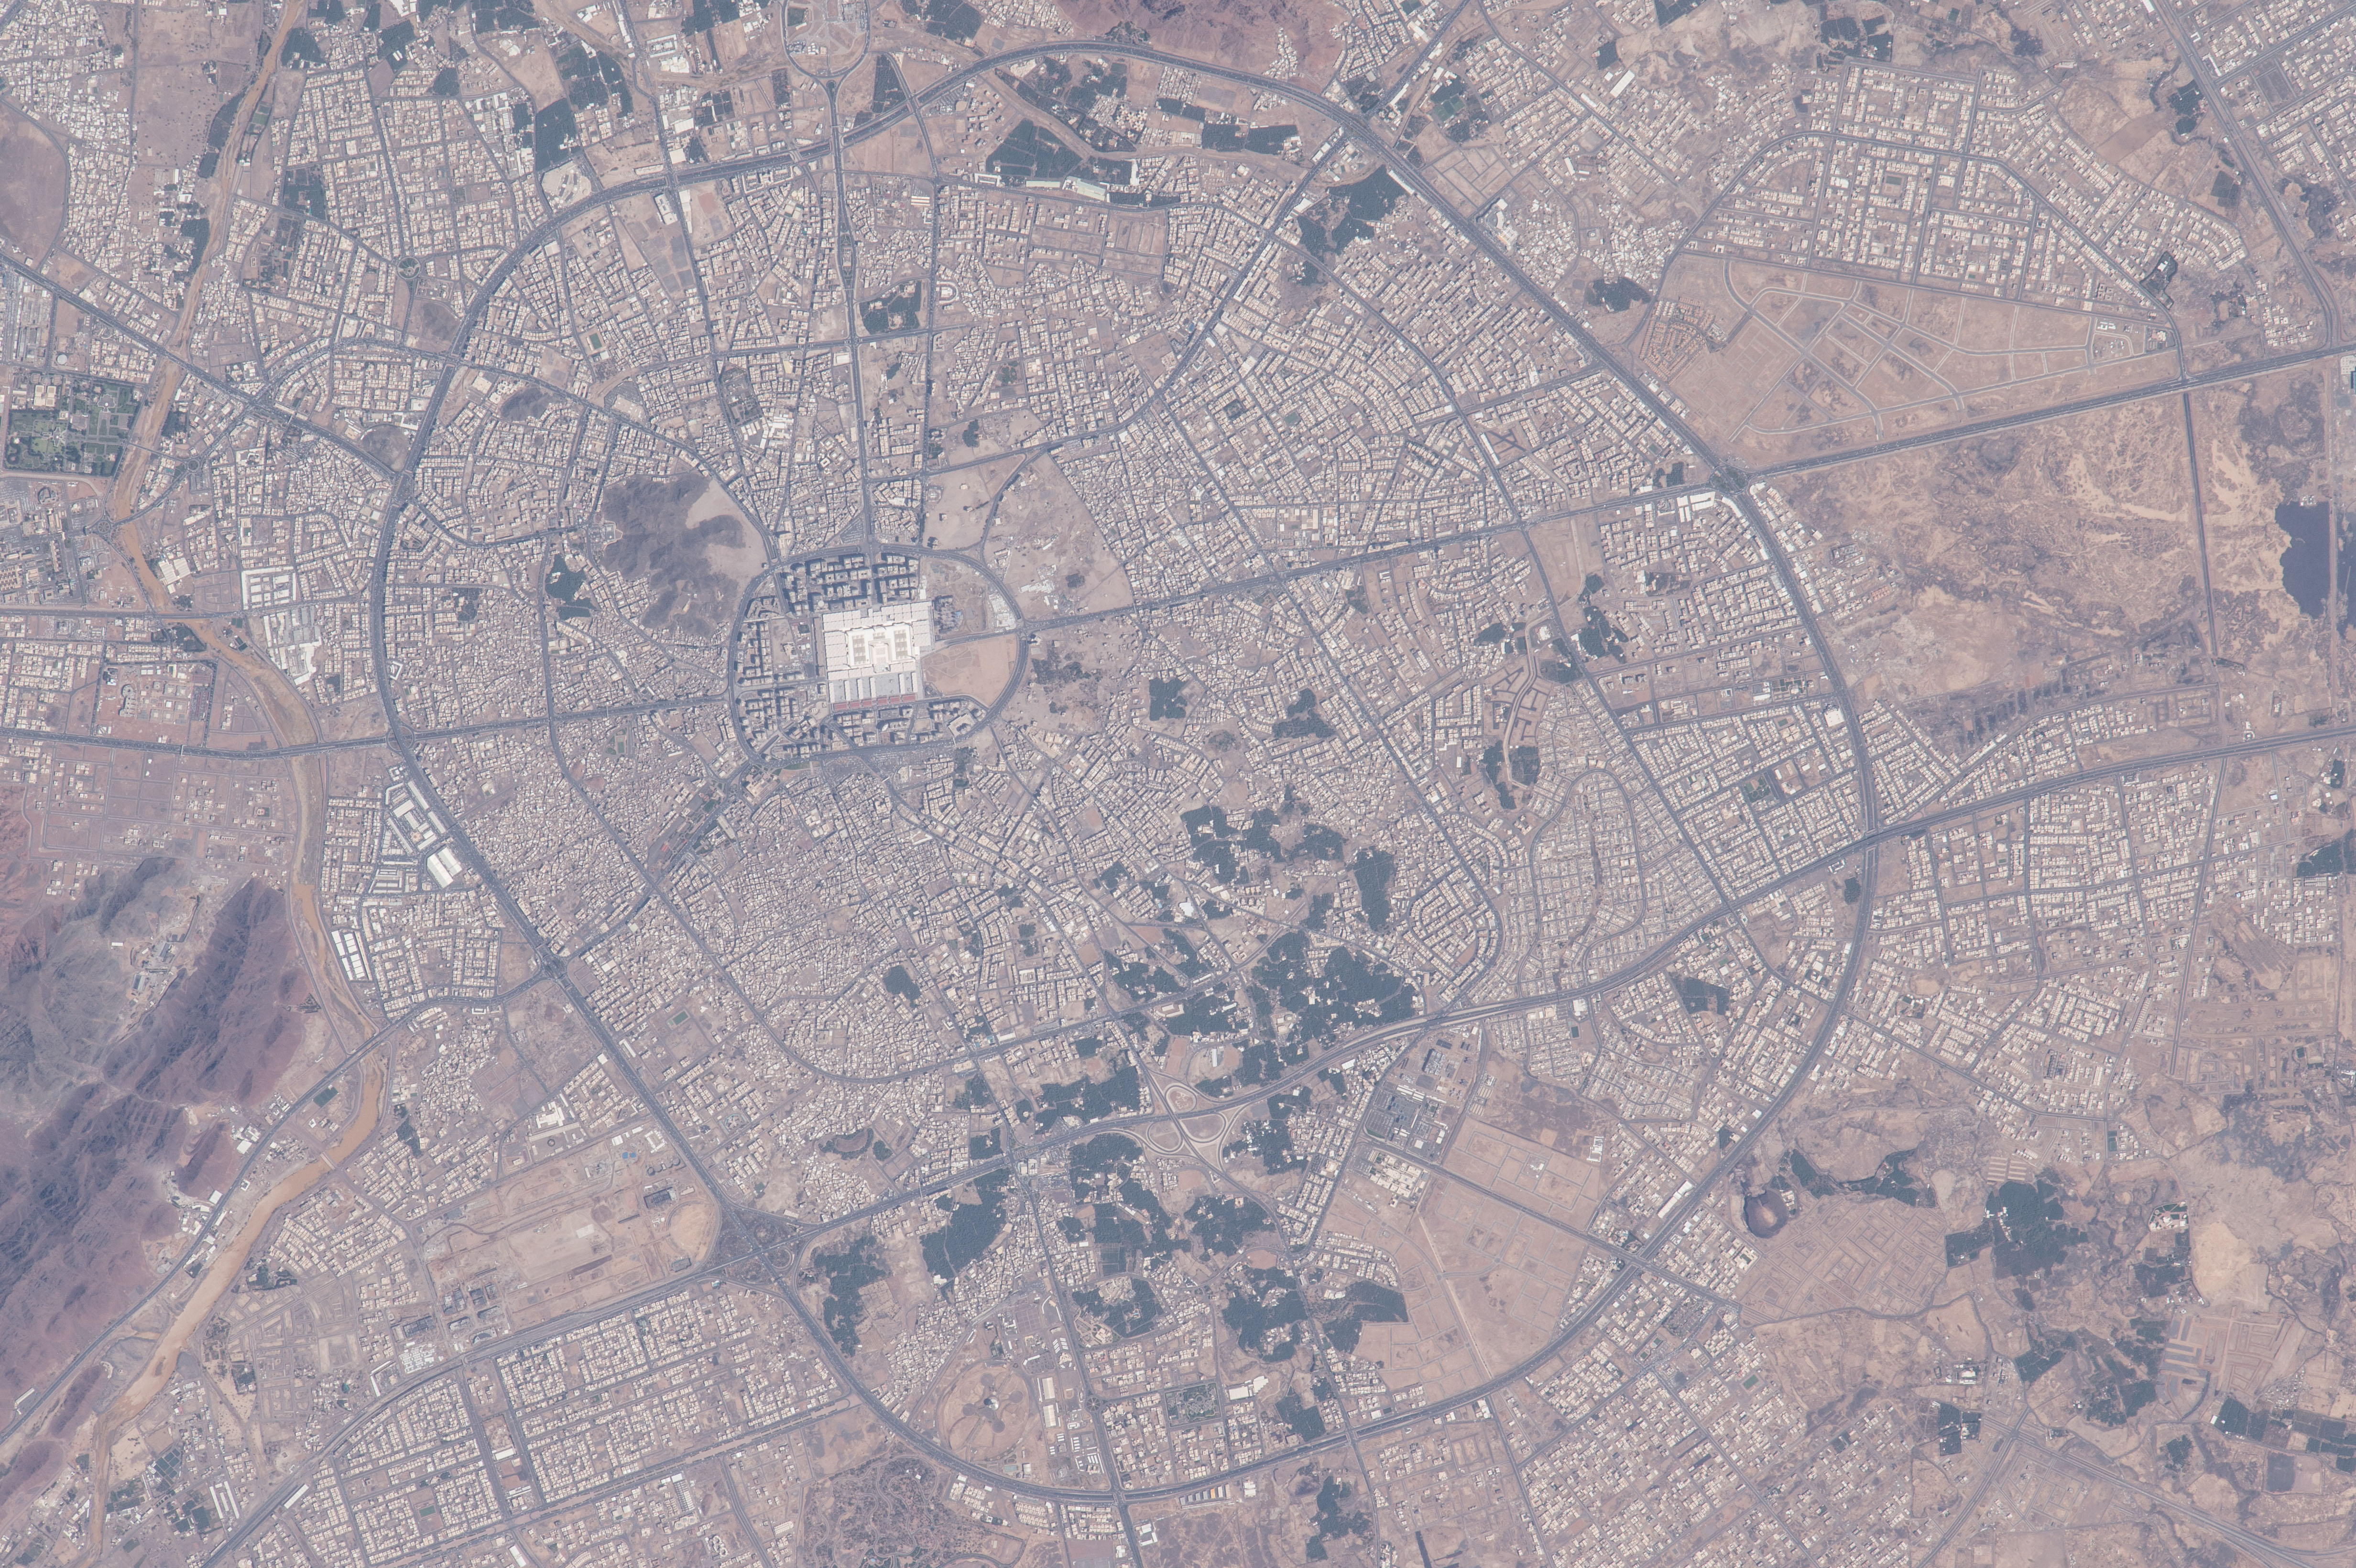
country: SAUDI ARABIA
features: MEDINA, PROPHET'S MOSQUE, ROADS
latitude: 24.4
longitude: 39.6
